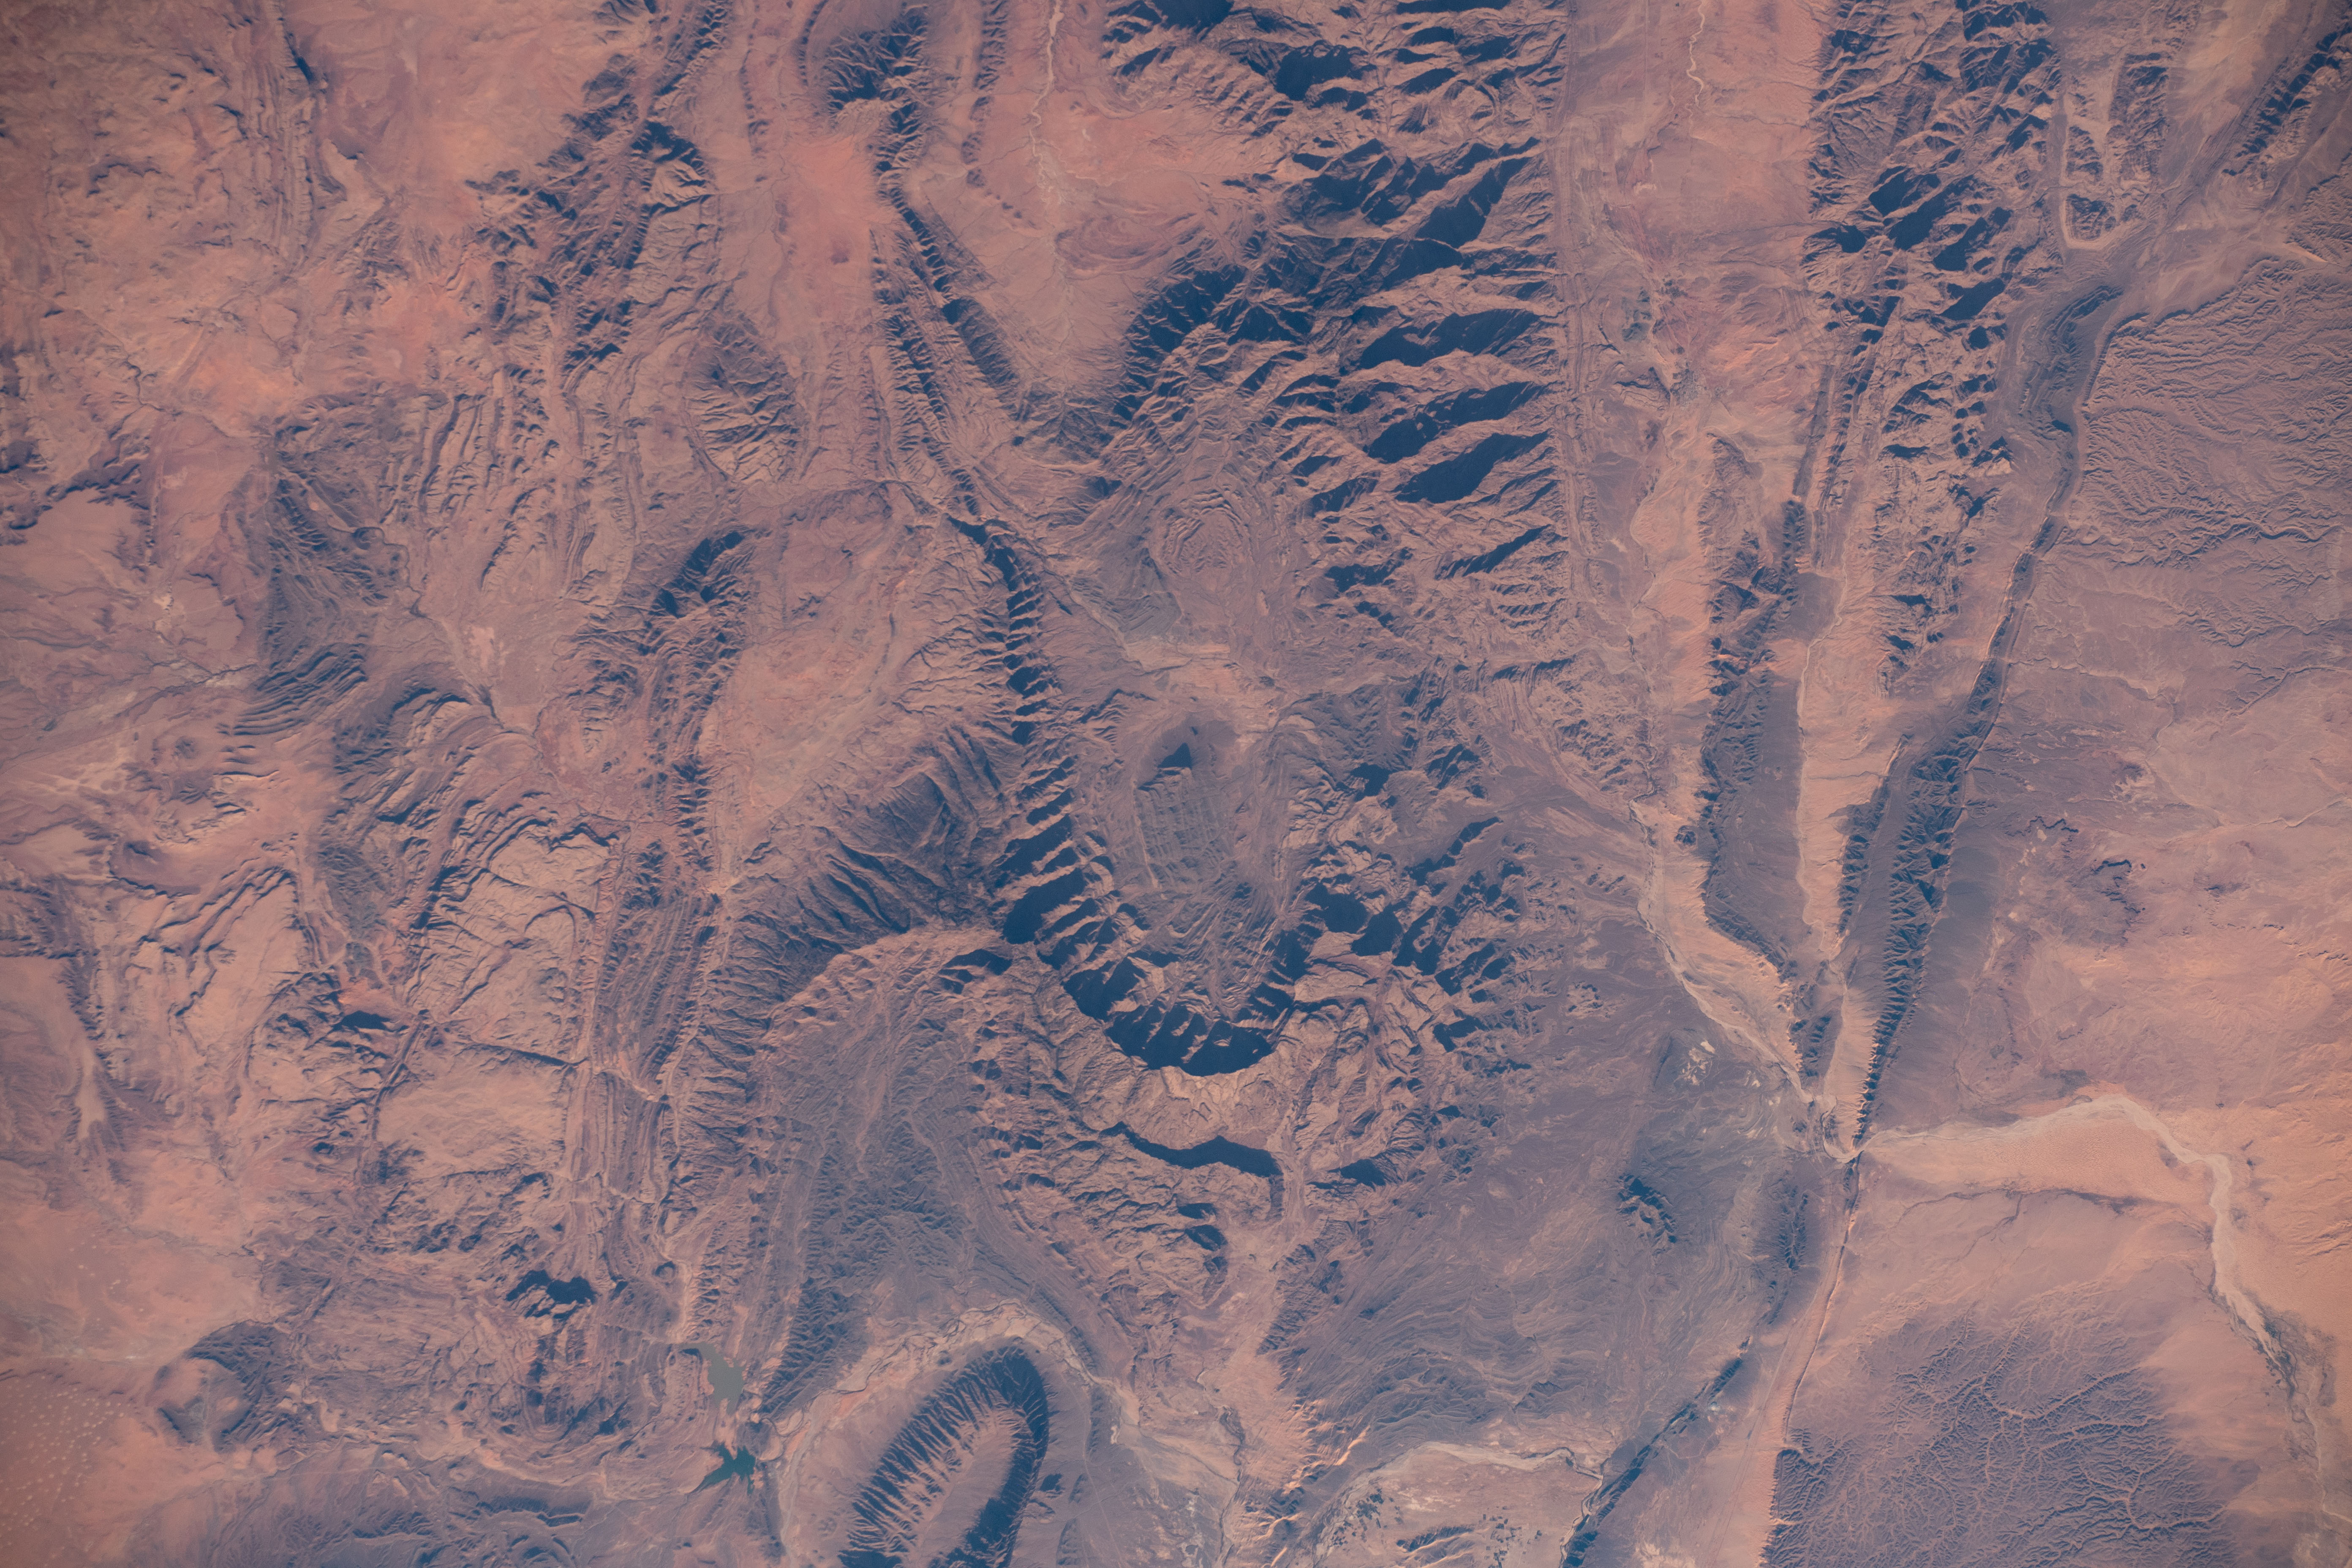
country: ALGERIA
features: DJENIENE BOUREZG
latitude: 32.4
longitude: -1.1
